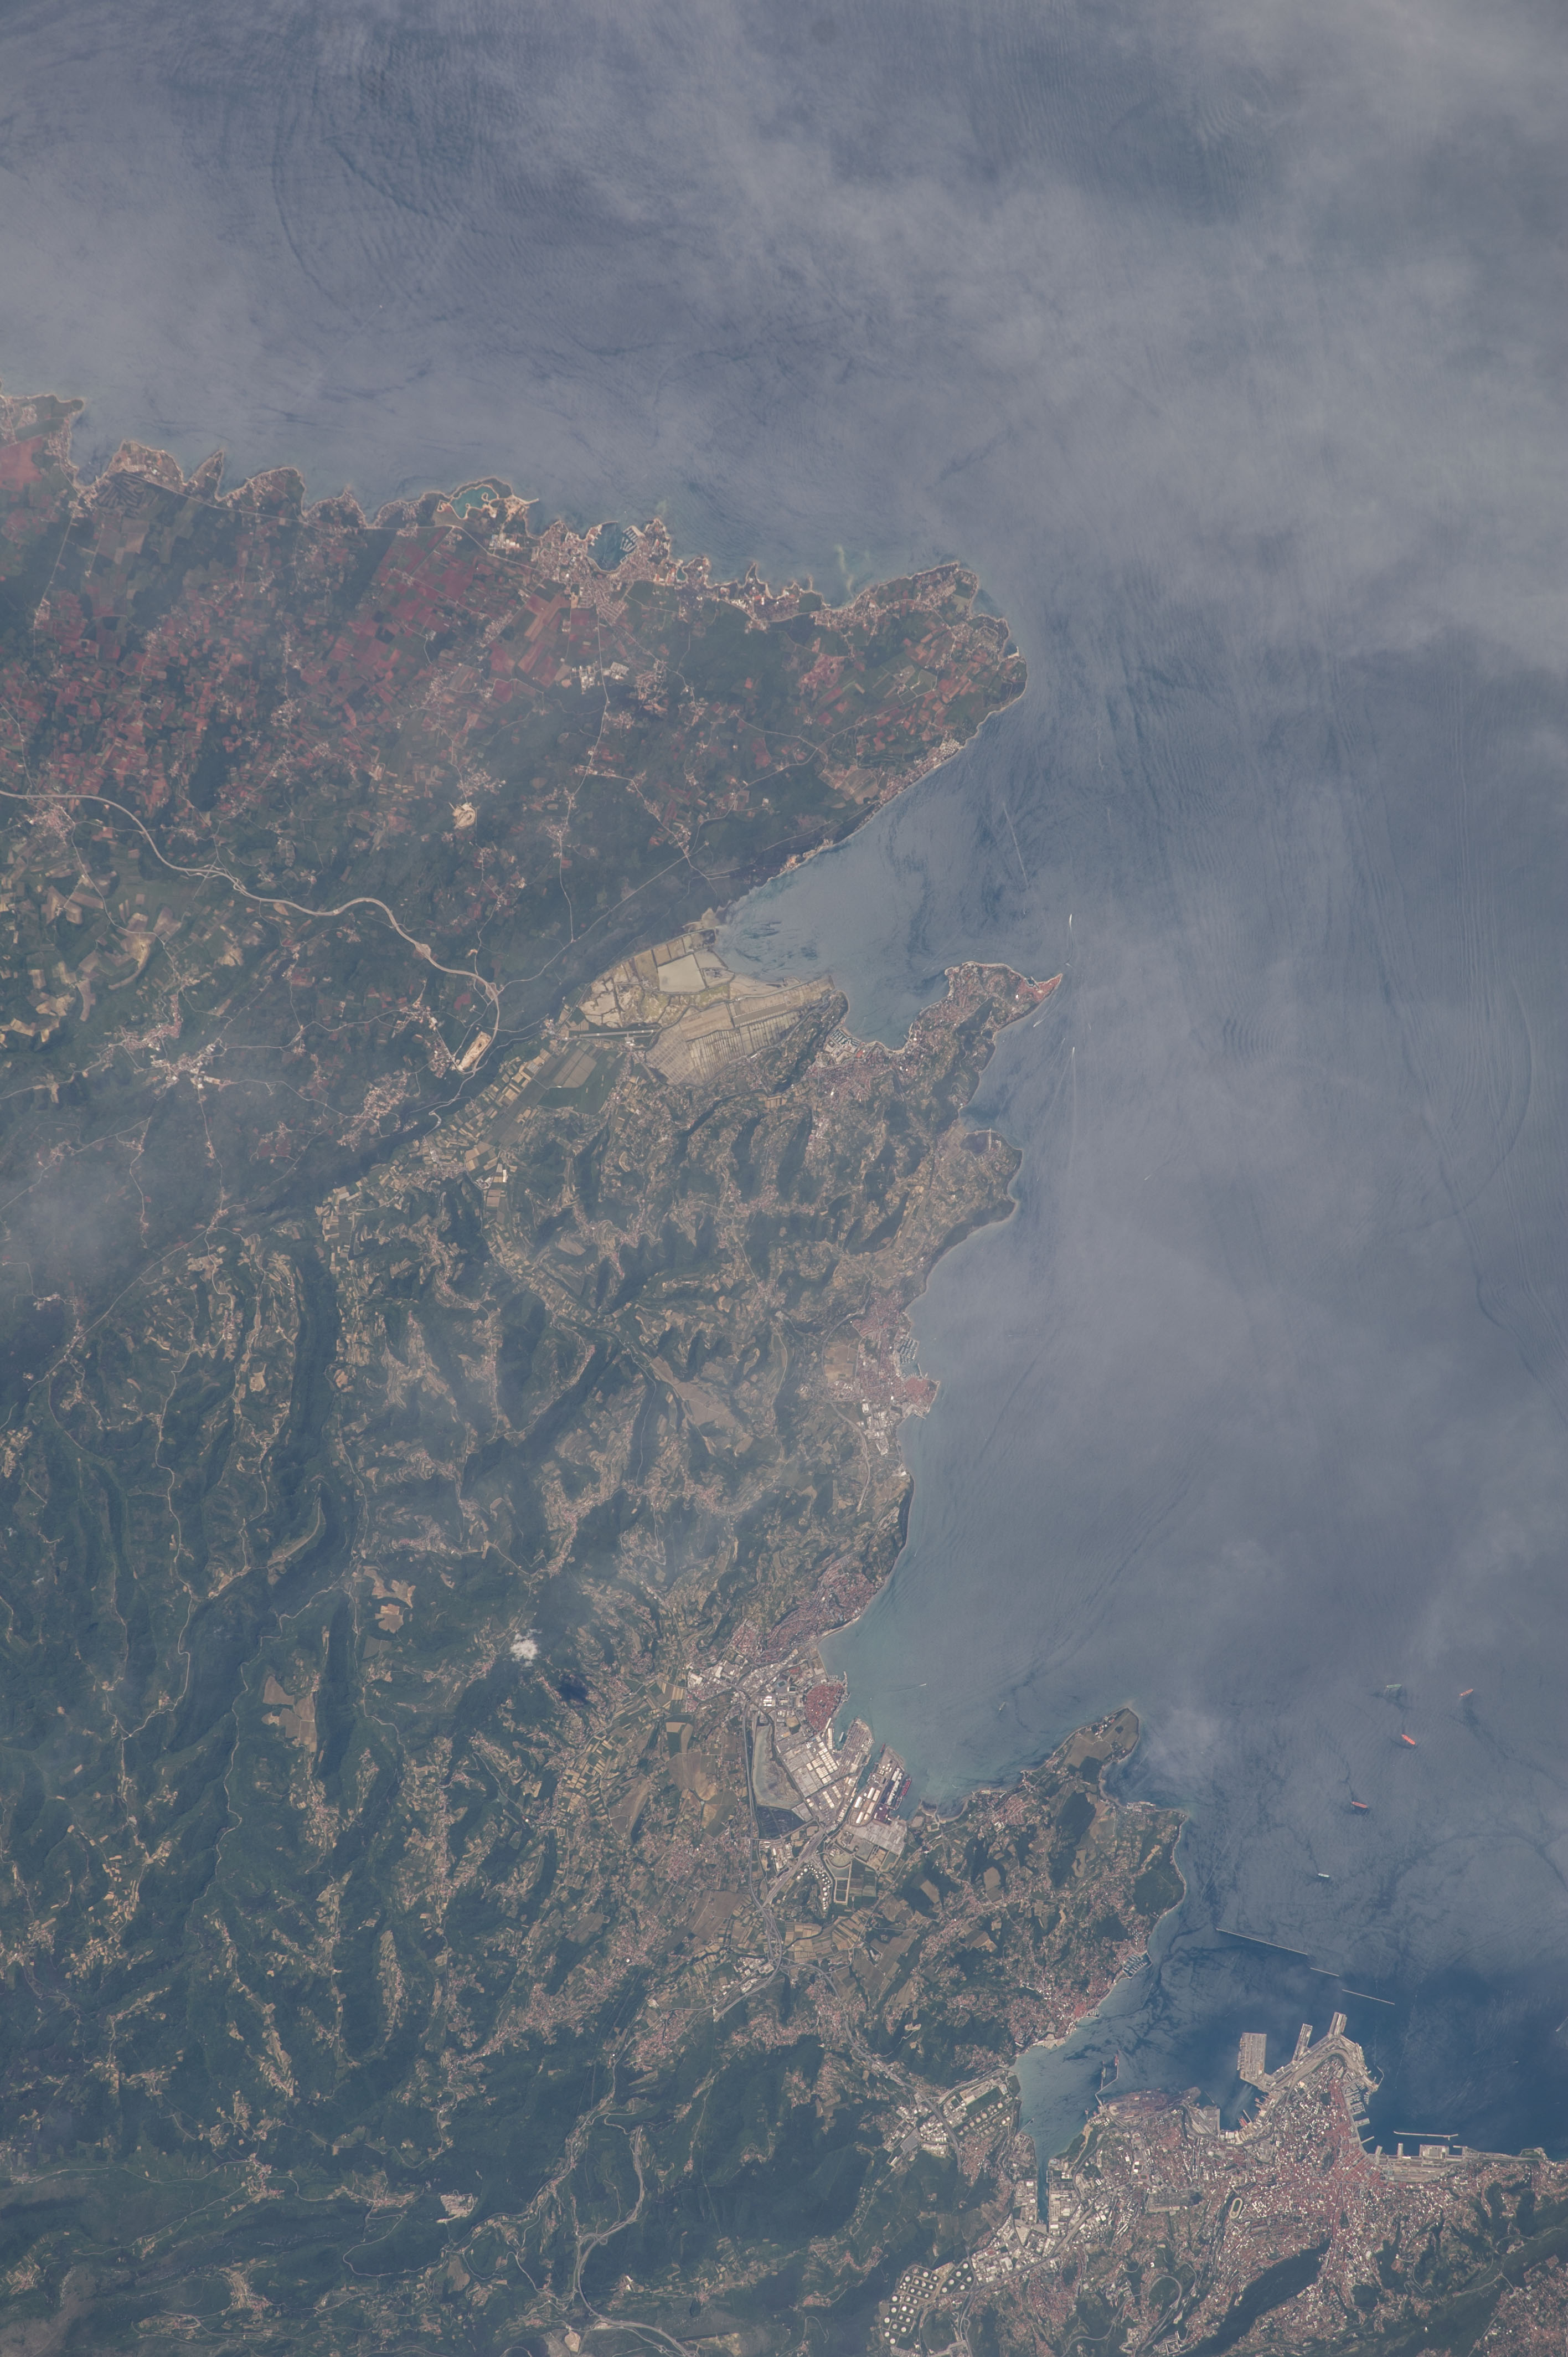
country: SLOVENIA
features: COAST, MOUNTAINS, IZOLA, NATURE PARK STRUNJAN, TRIESTE, KOPER, GULF OF TRIESTE
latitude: 45.5
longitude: 13.6
